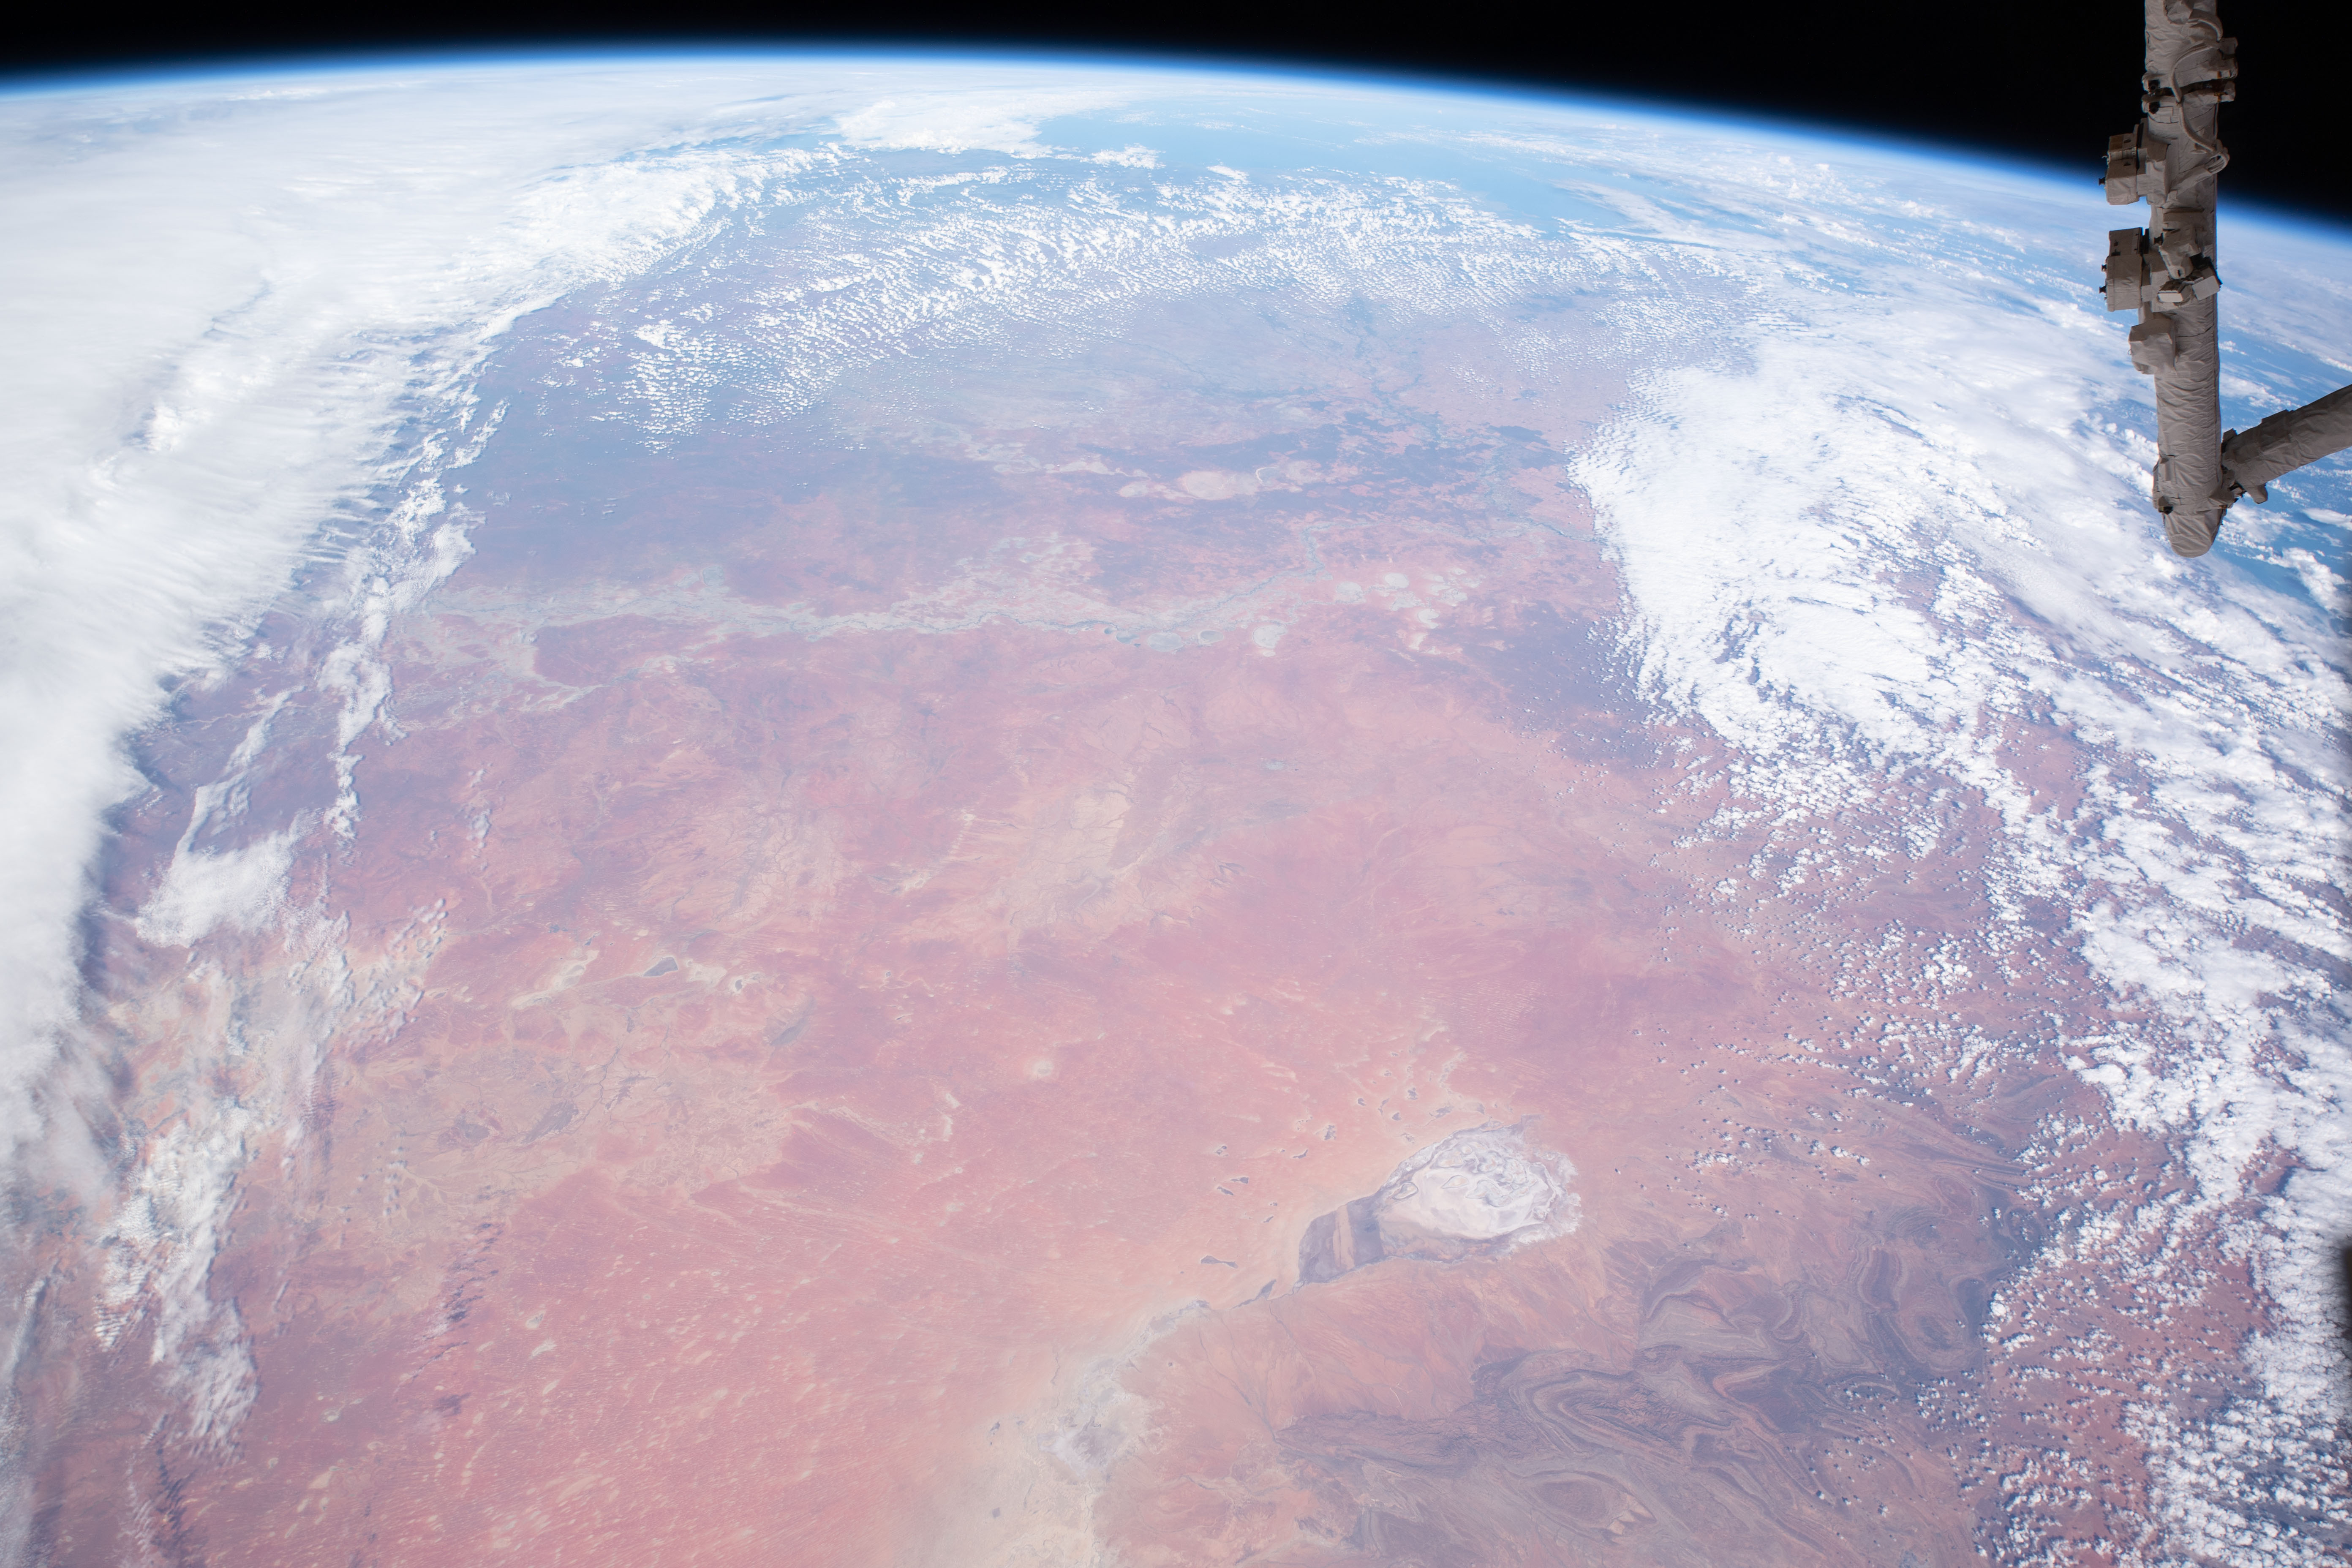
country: AUSTRALIA-SA
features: LAKE FROME, LAKE CALLABONNA, SPENCER GULF, CANBERRA, LIMB OF THE EARTH
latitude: -30.0
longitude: 141.0
